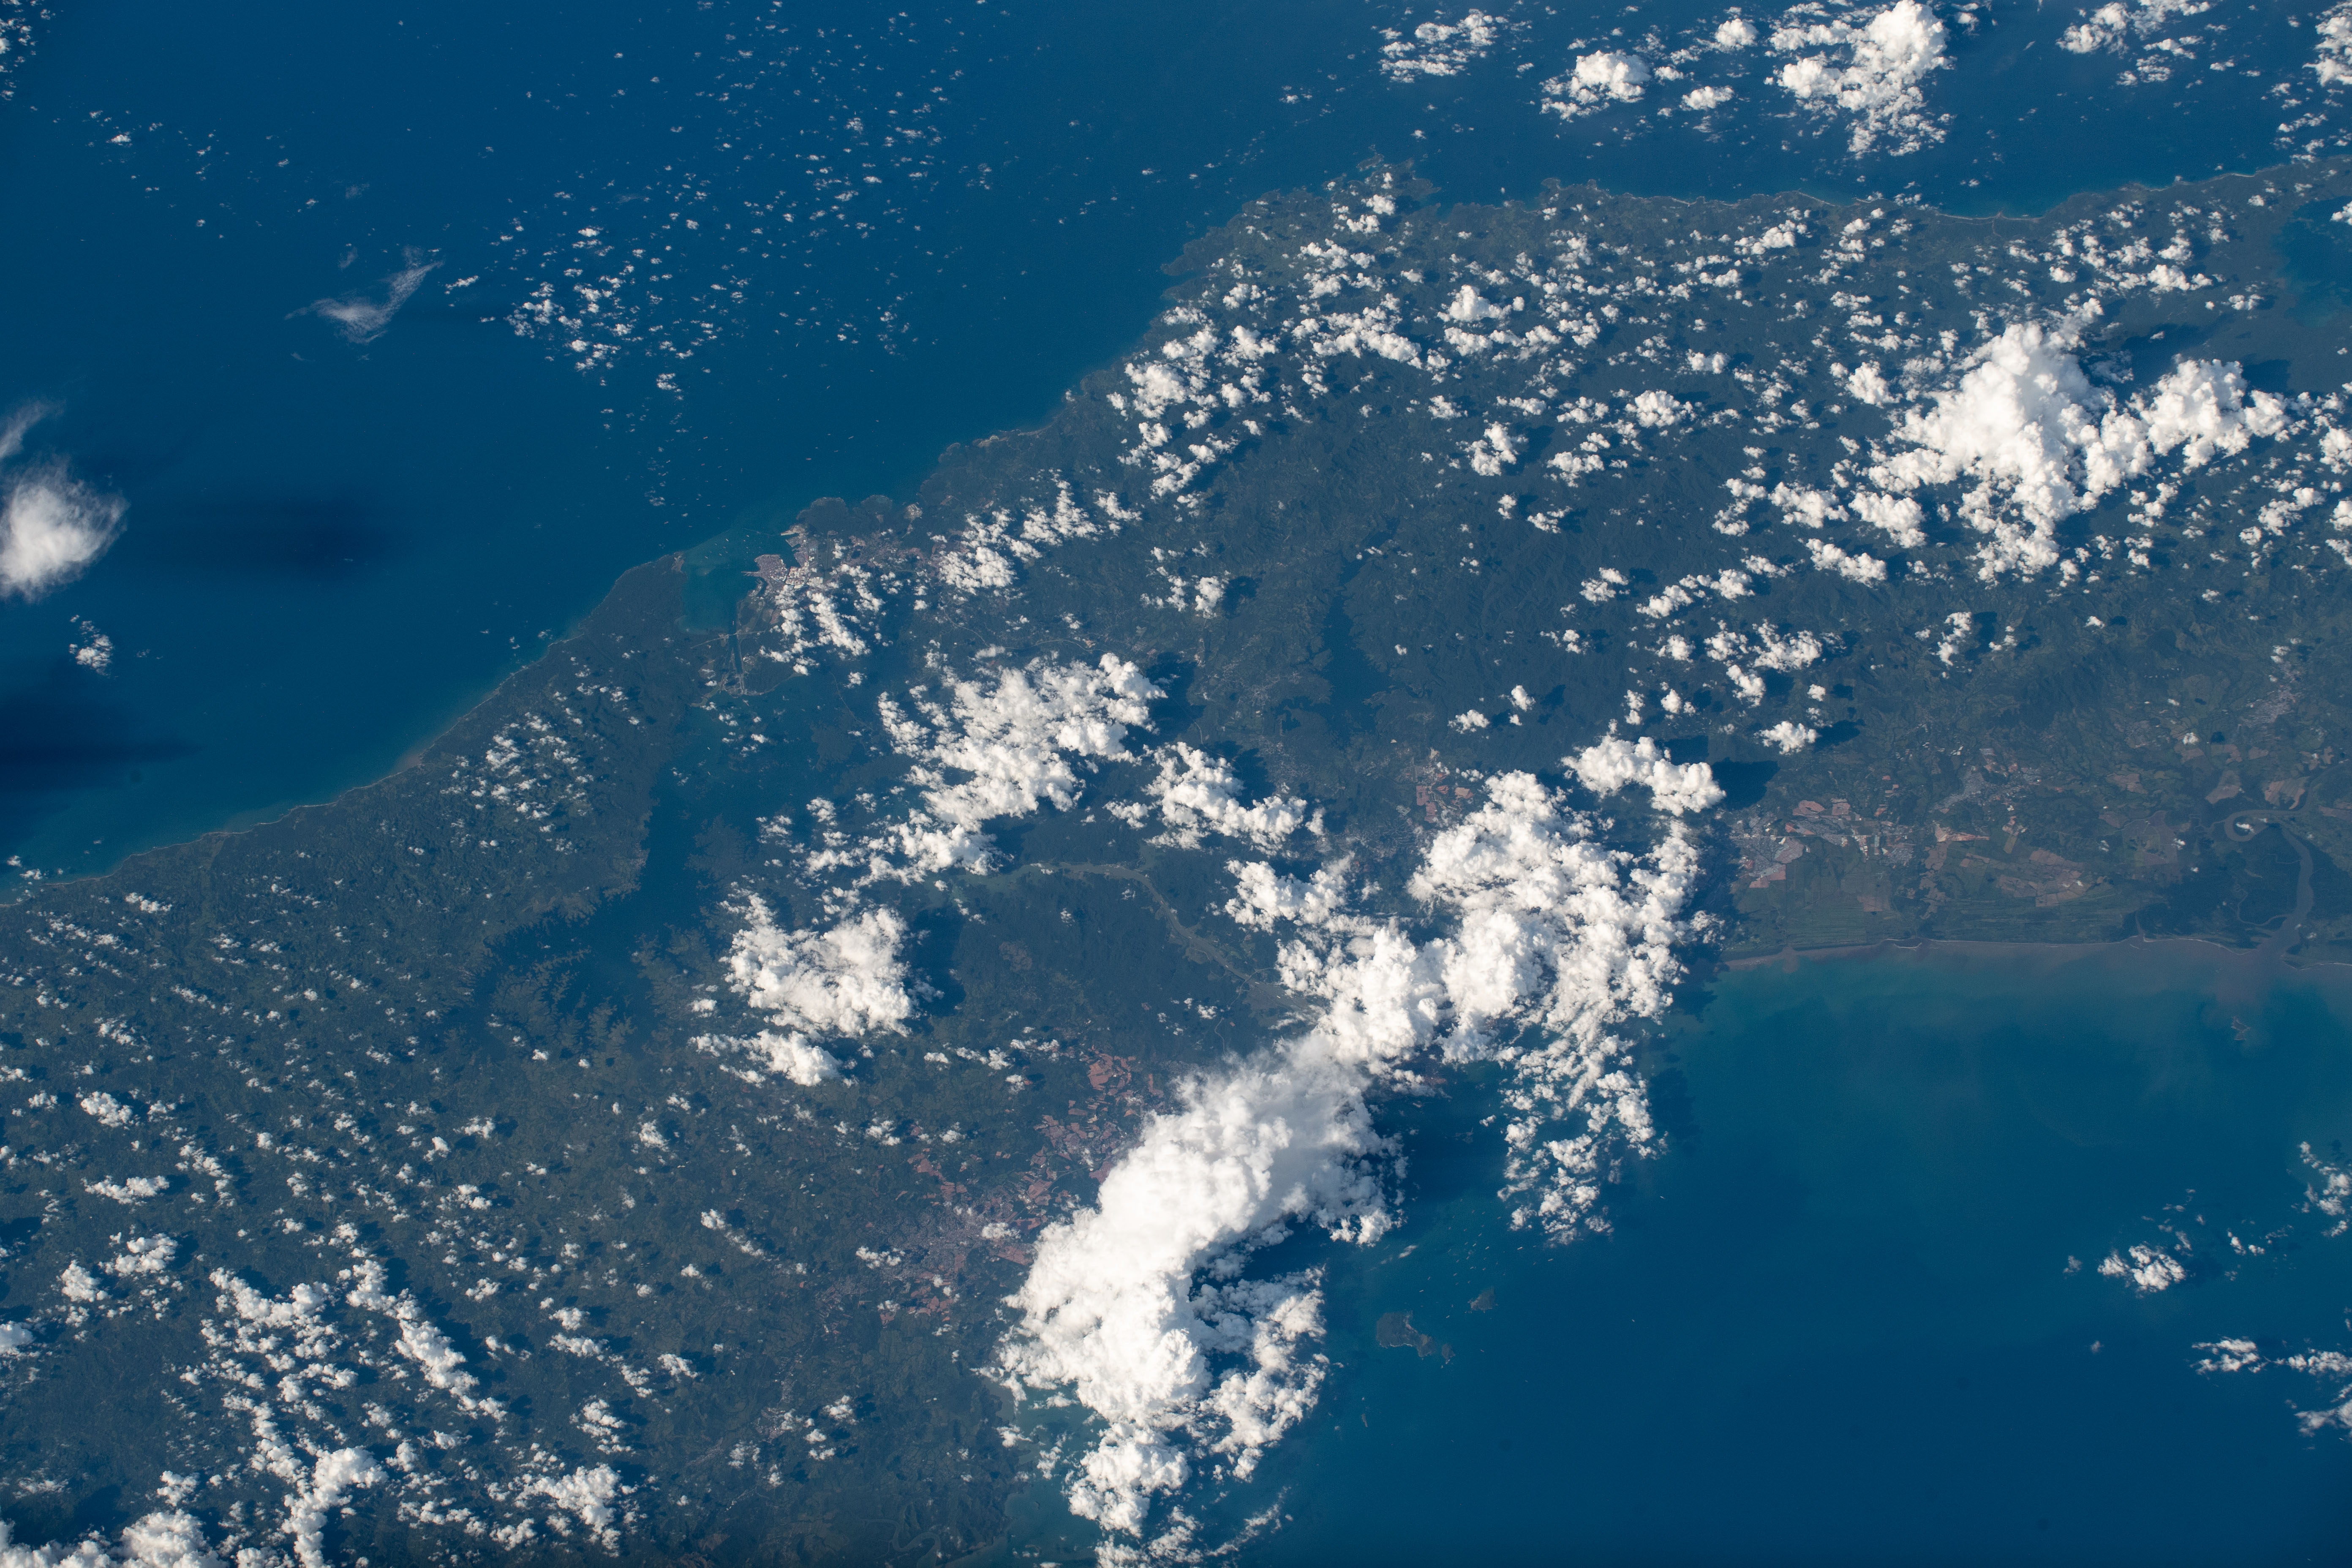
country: PANAMA
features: PANAMA, LAGO GATUN, SOBERANIA NATINAL PARK
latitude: 9.2
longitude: -79.7
